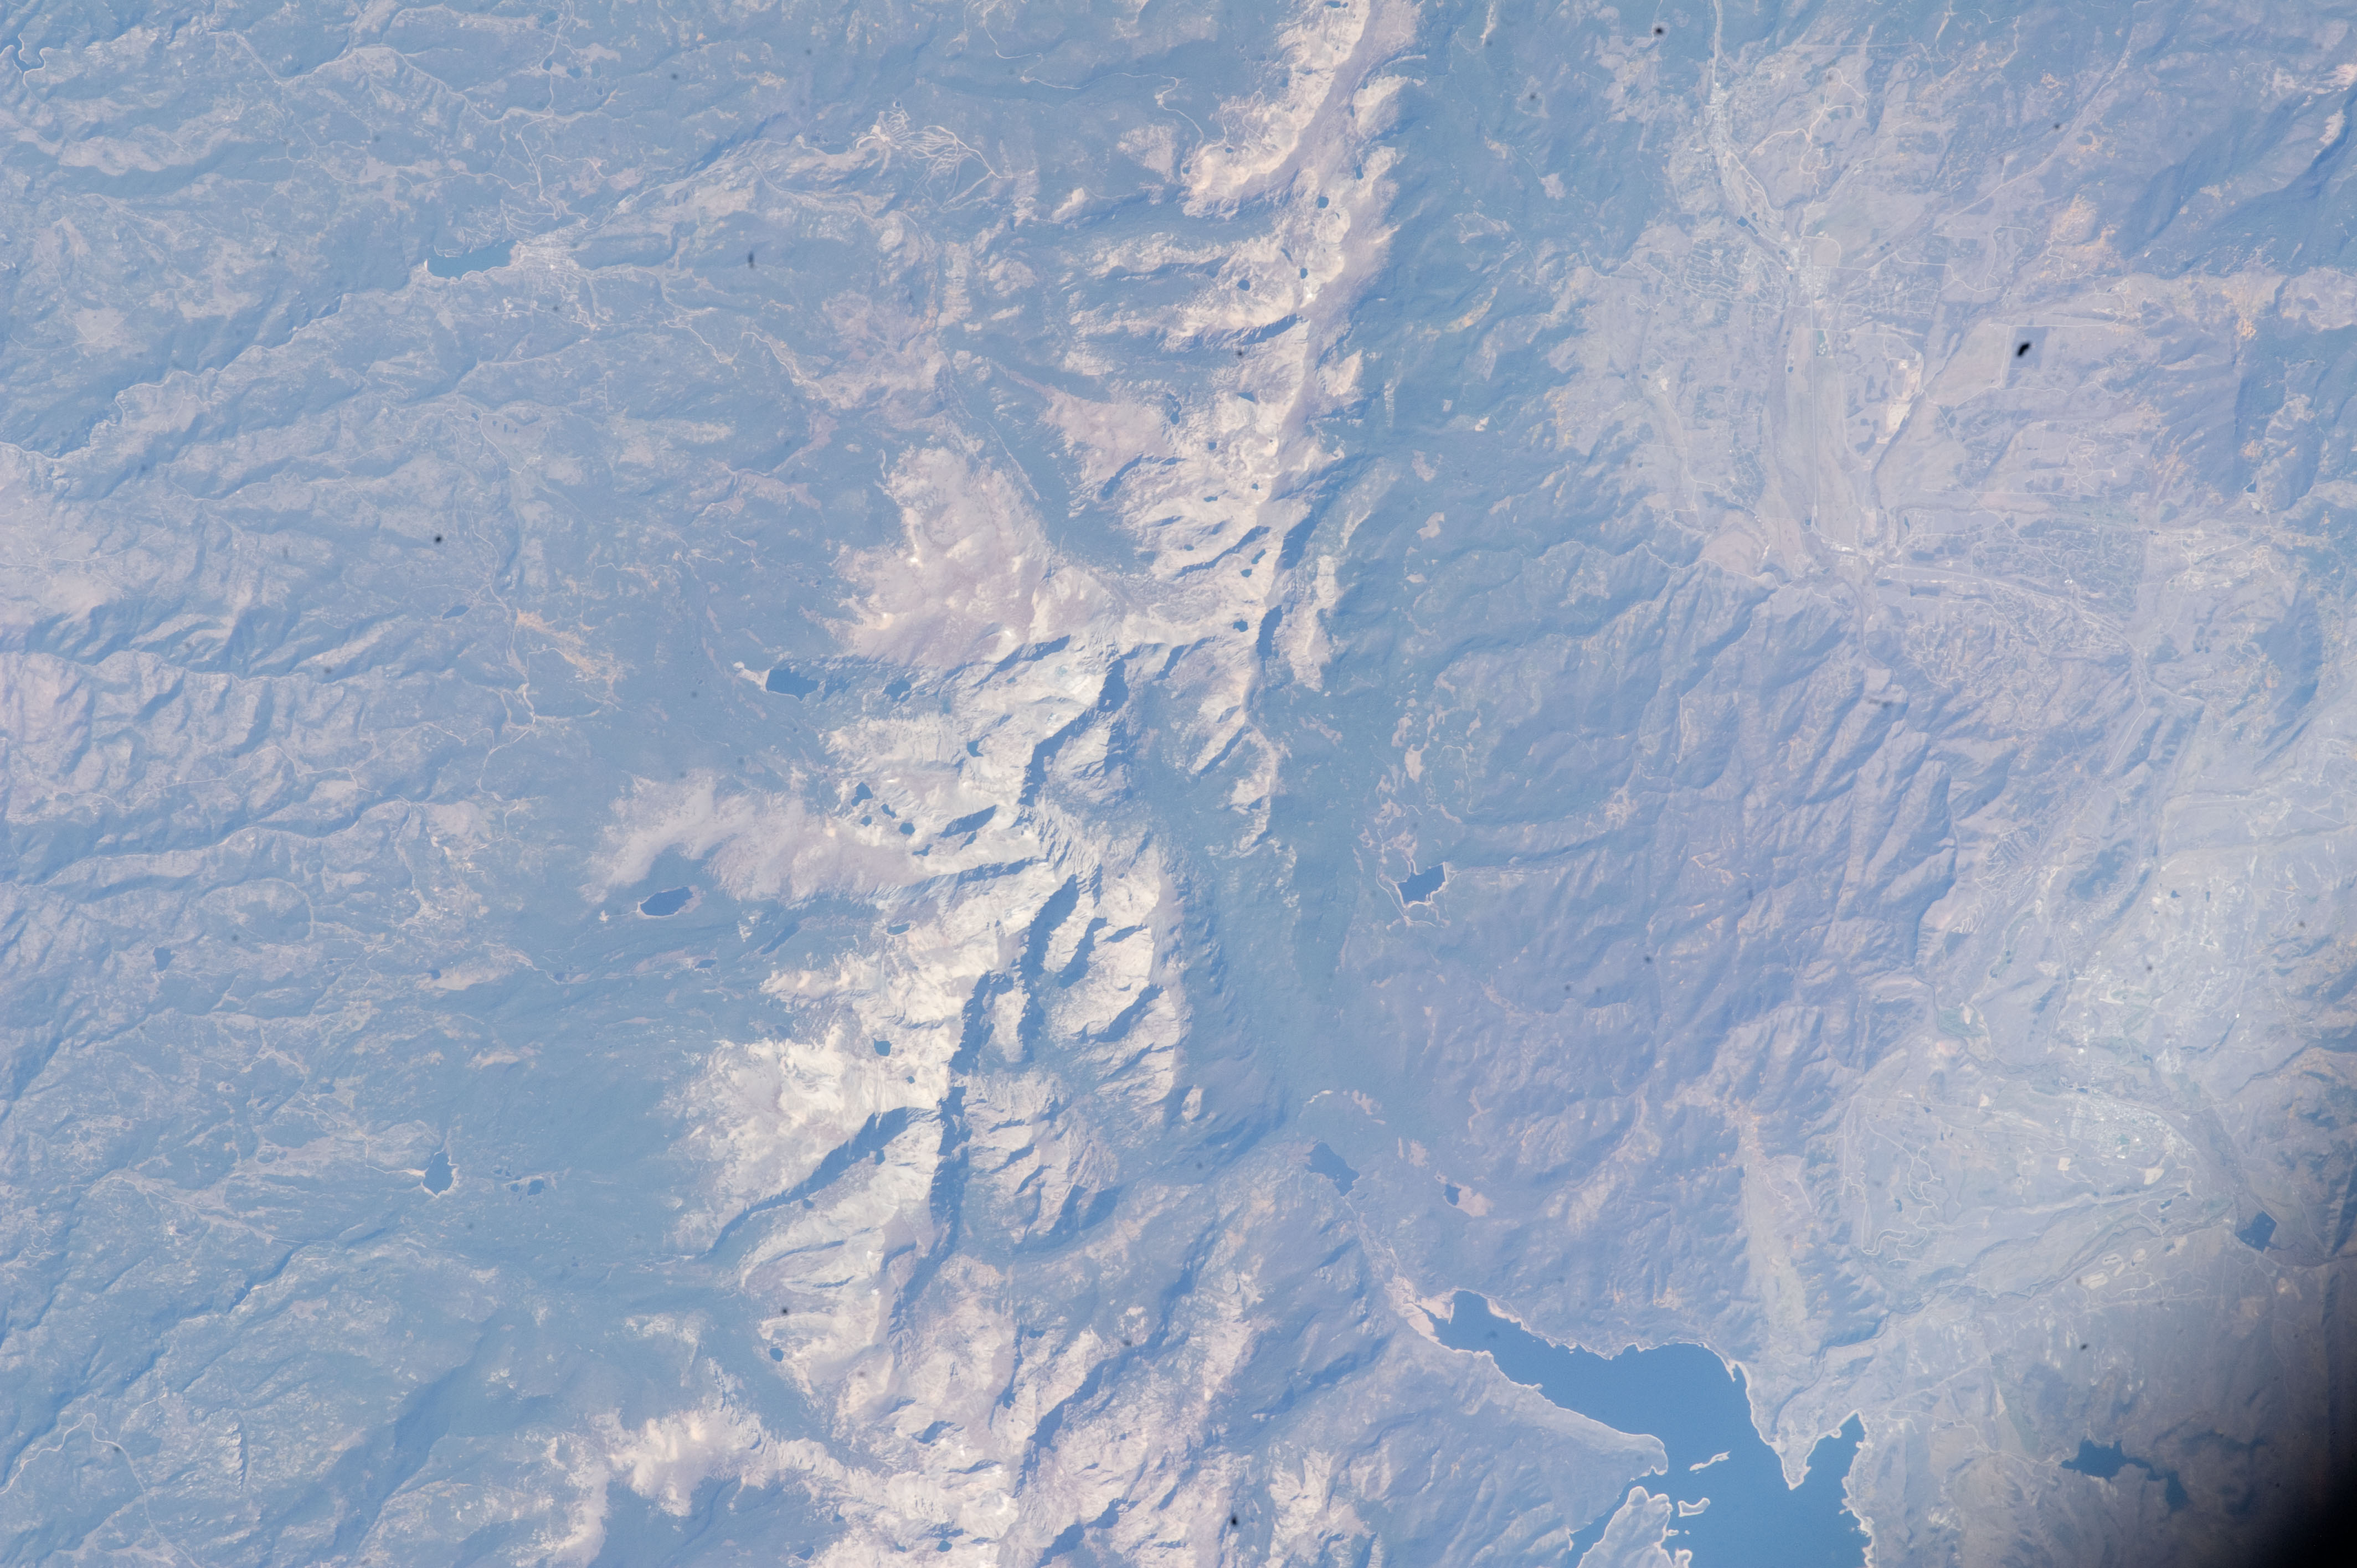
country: USA-COLORADO
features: NIWOT RIDGE, MT. ROCKY MTS., FOR., RAVINES, L. GRANBY, SMALL LAKES
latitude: 40.0
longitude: -105.7
